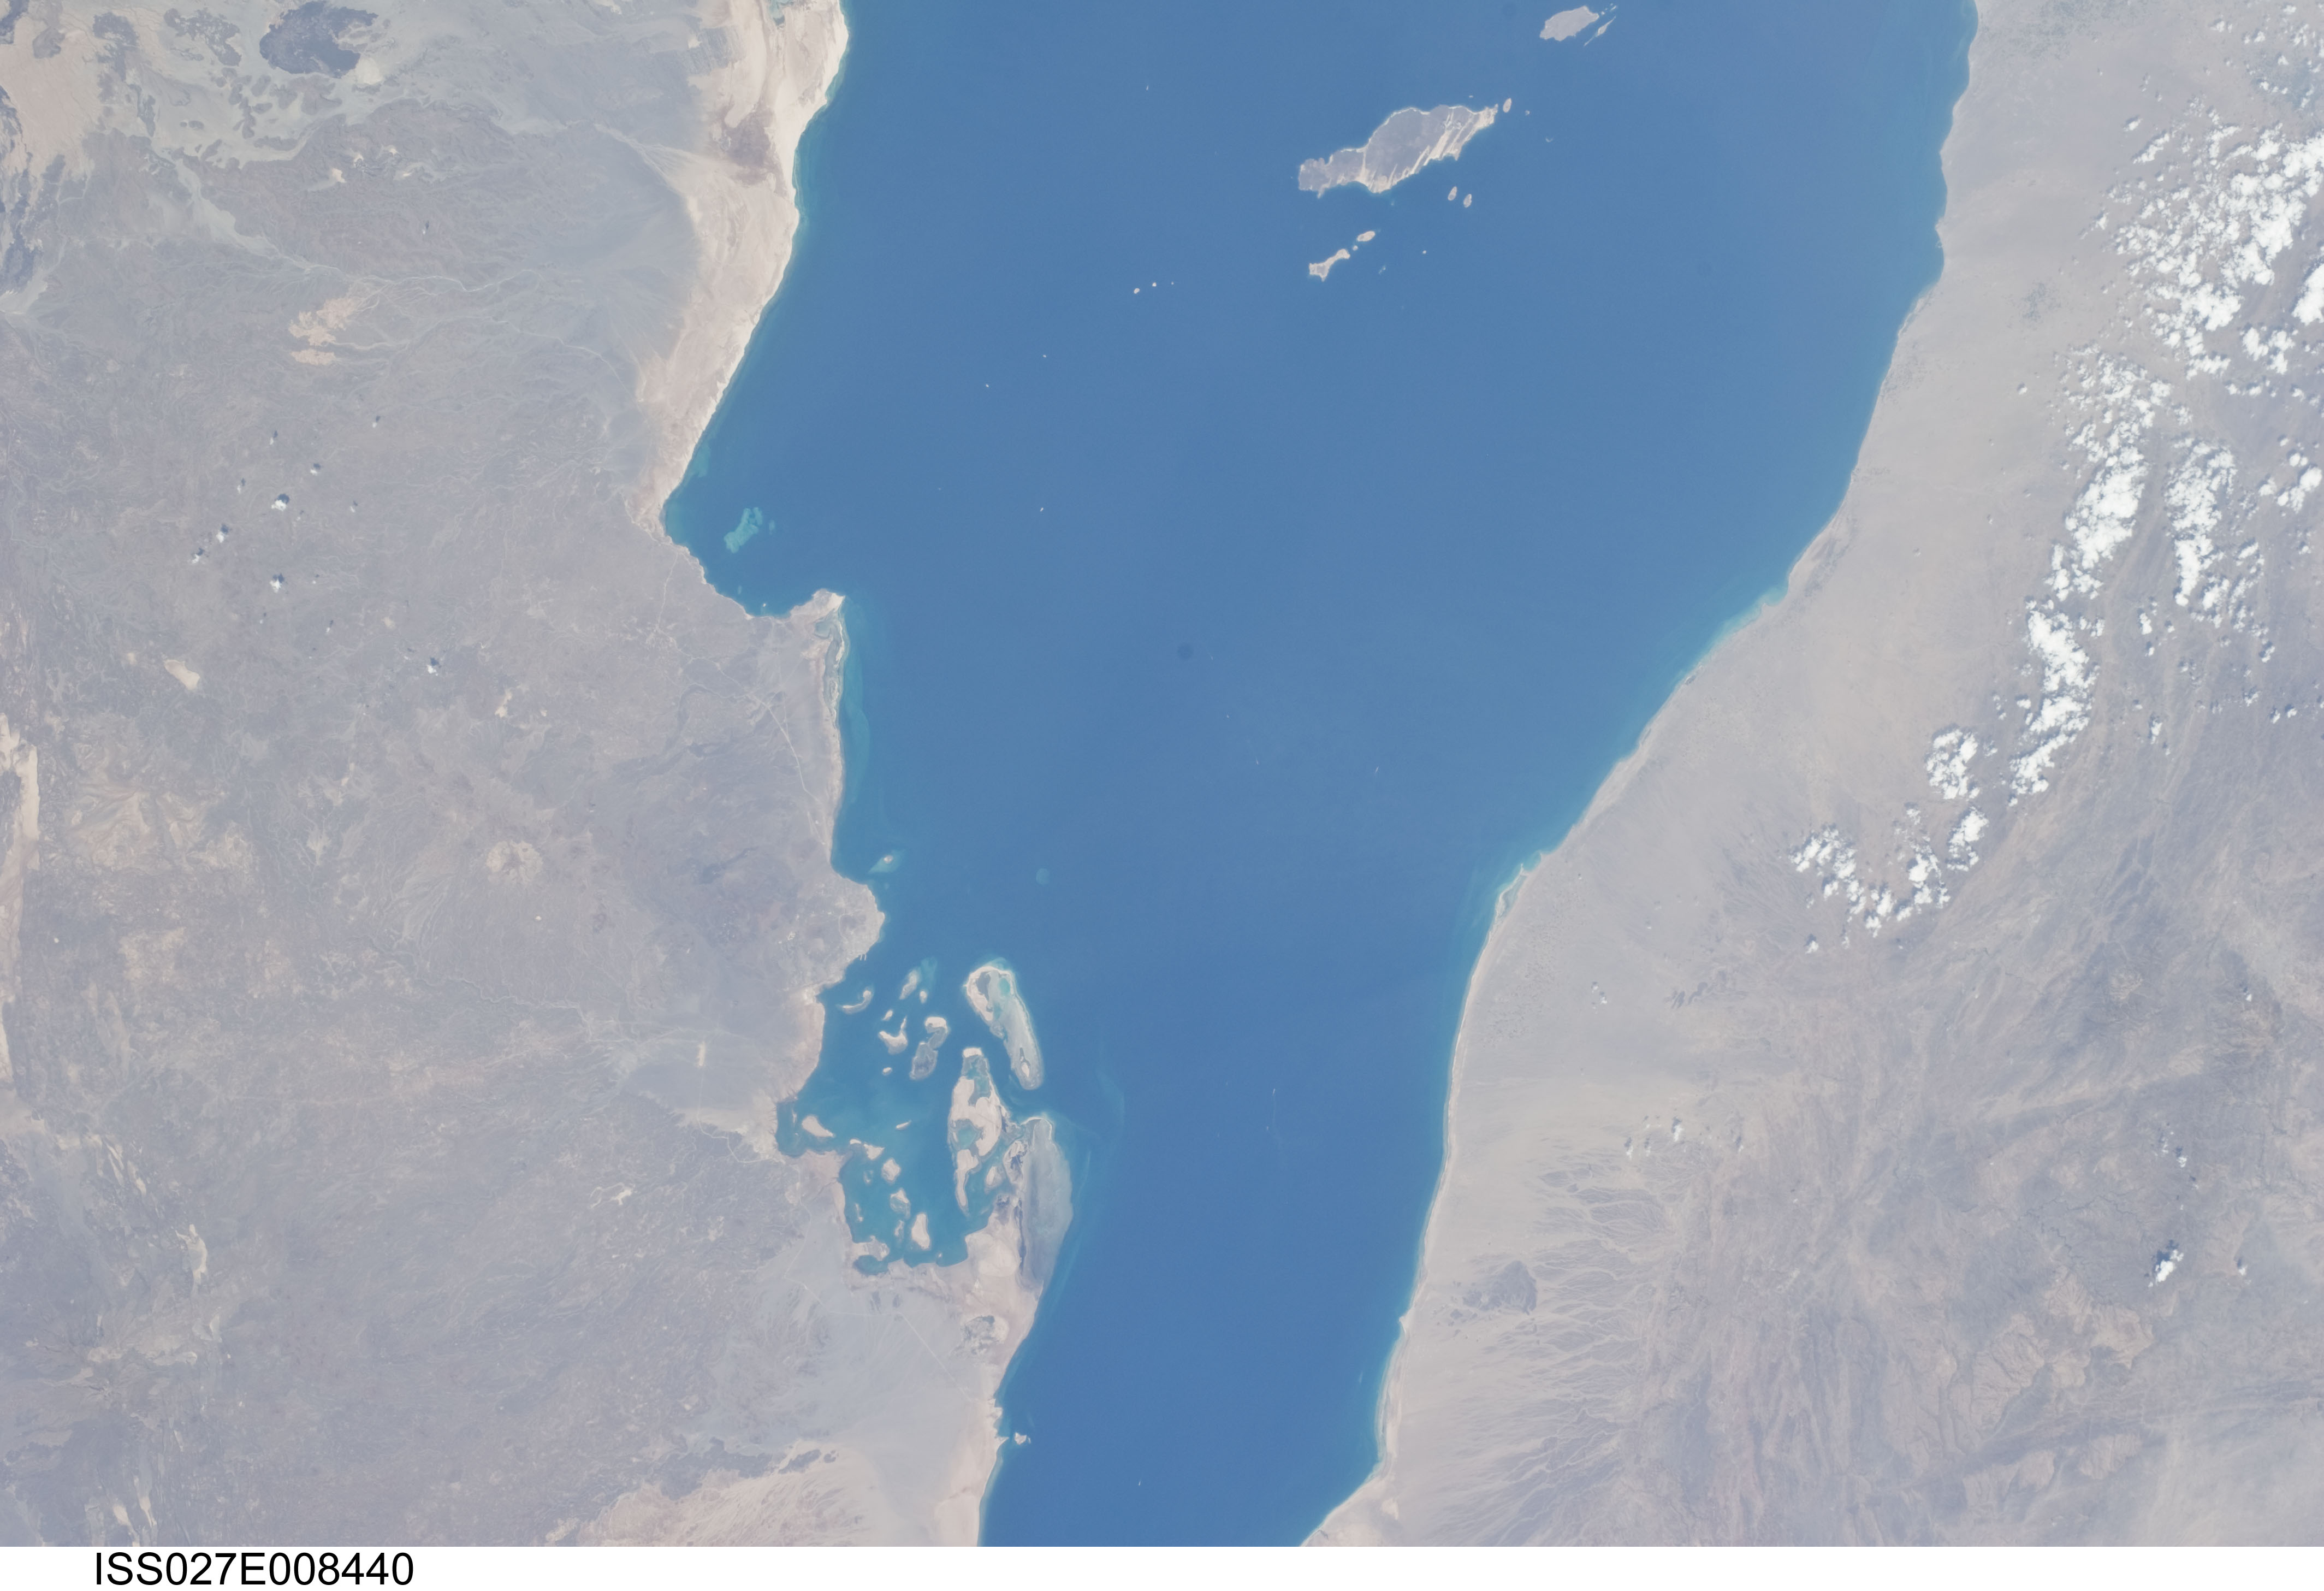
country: ERITREA
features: JAZIRAT AL HANISH AL KABIR, RED SEA, ASAAB, ERITREA,RED SEA, JEMEN, ERITREA, ASSAB BAY
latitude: 13.2
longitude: 42.9
